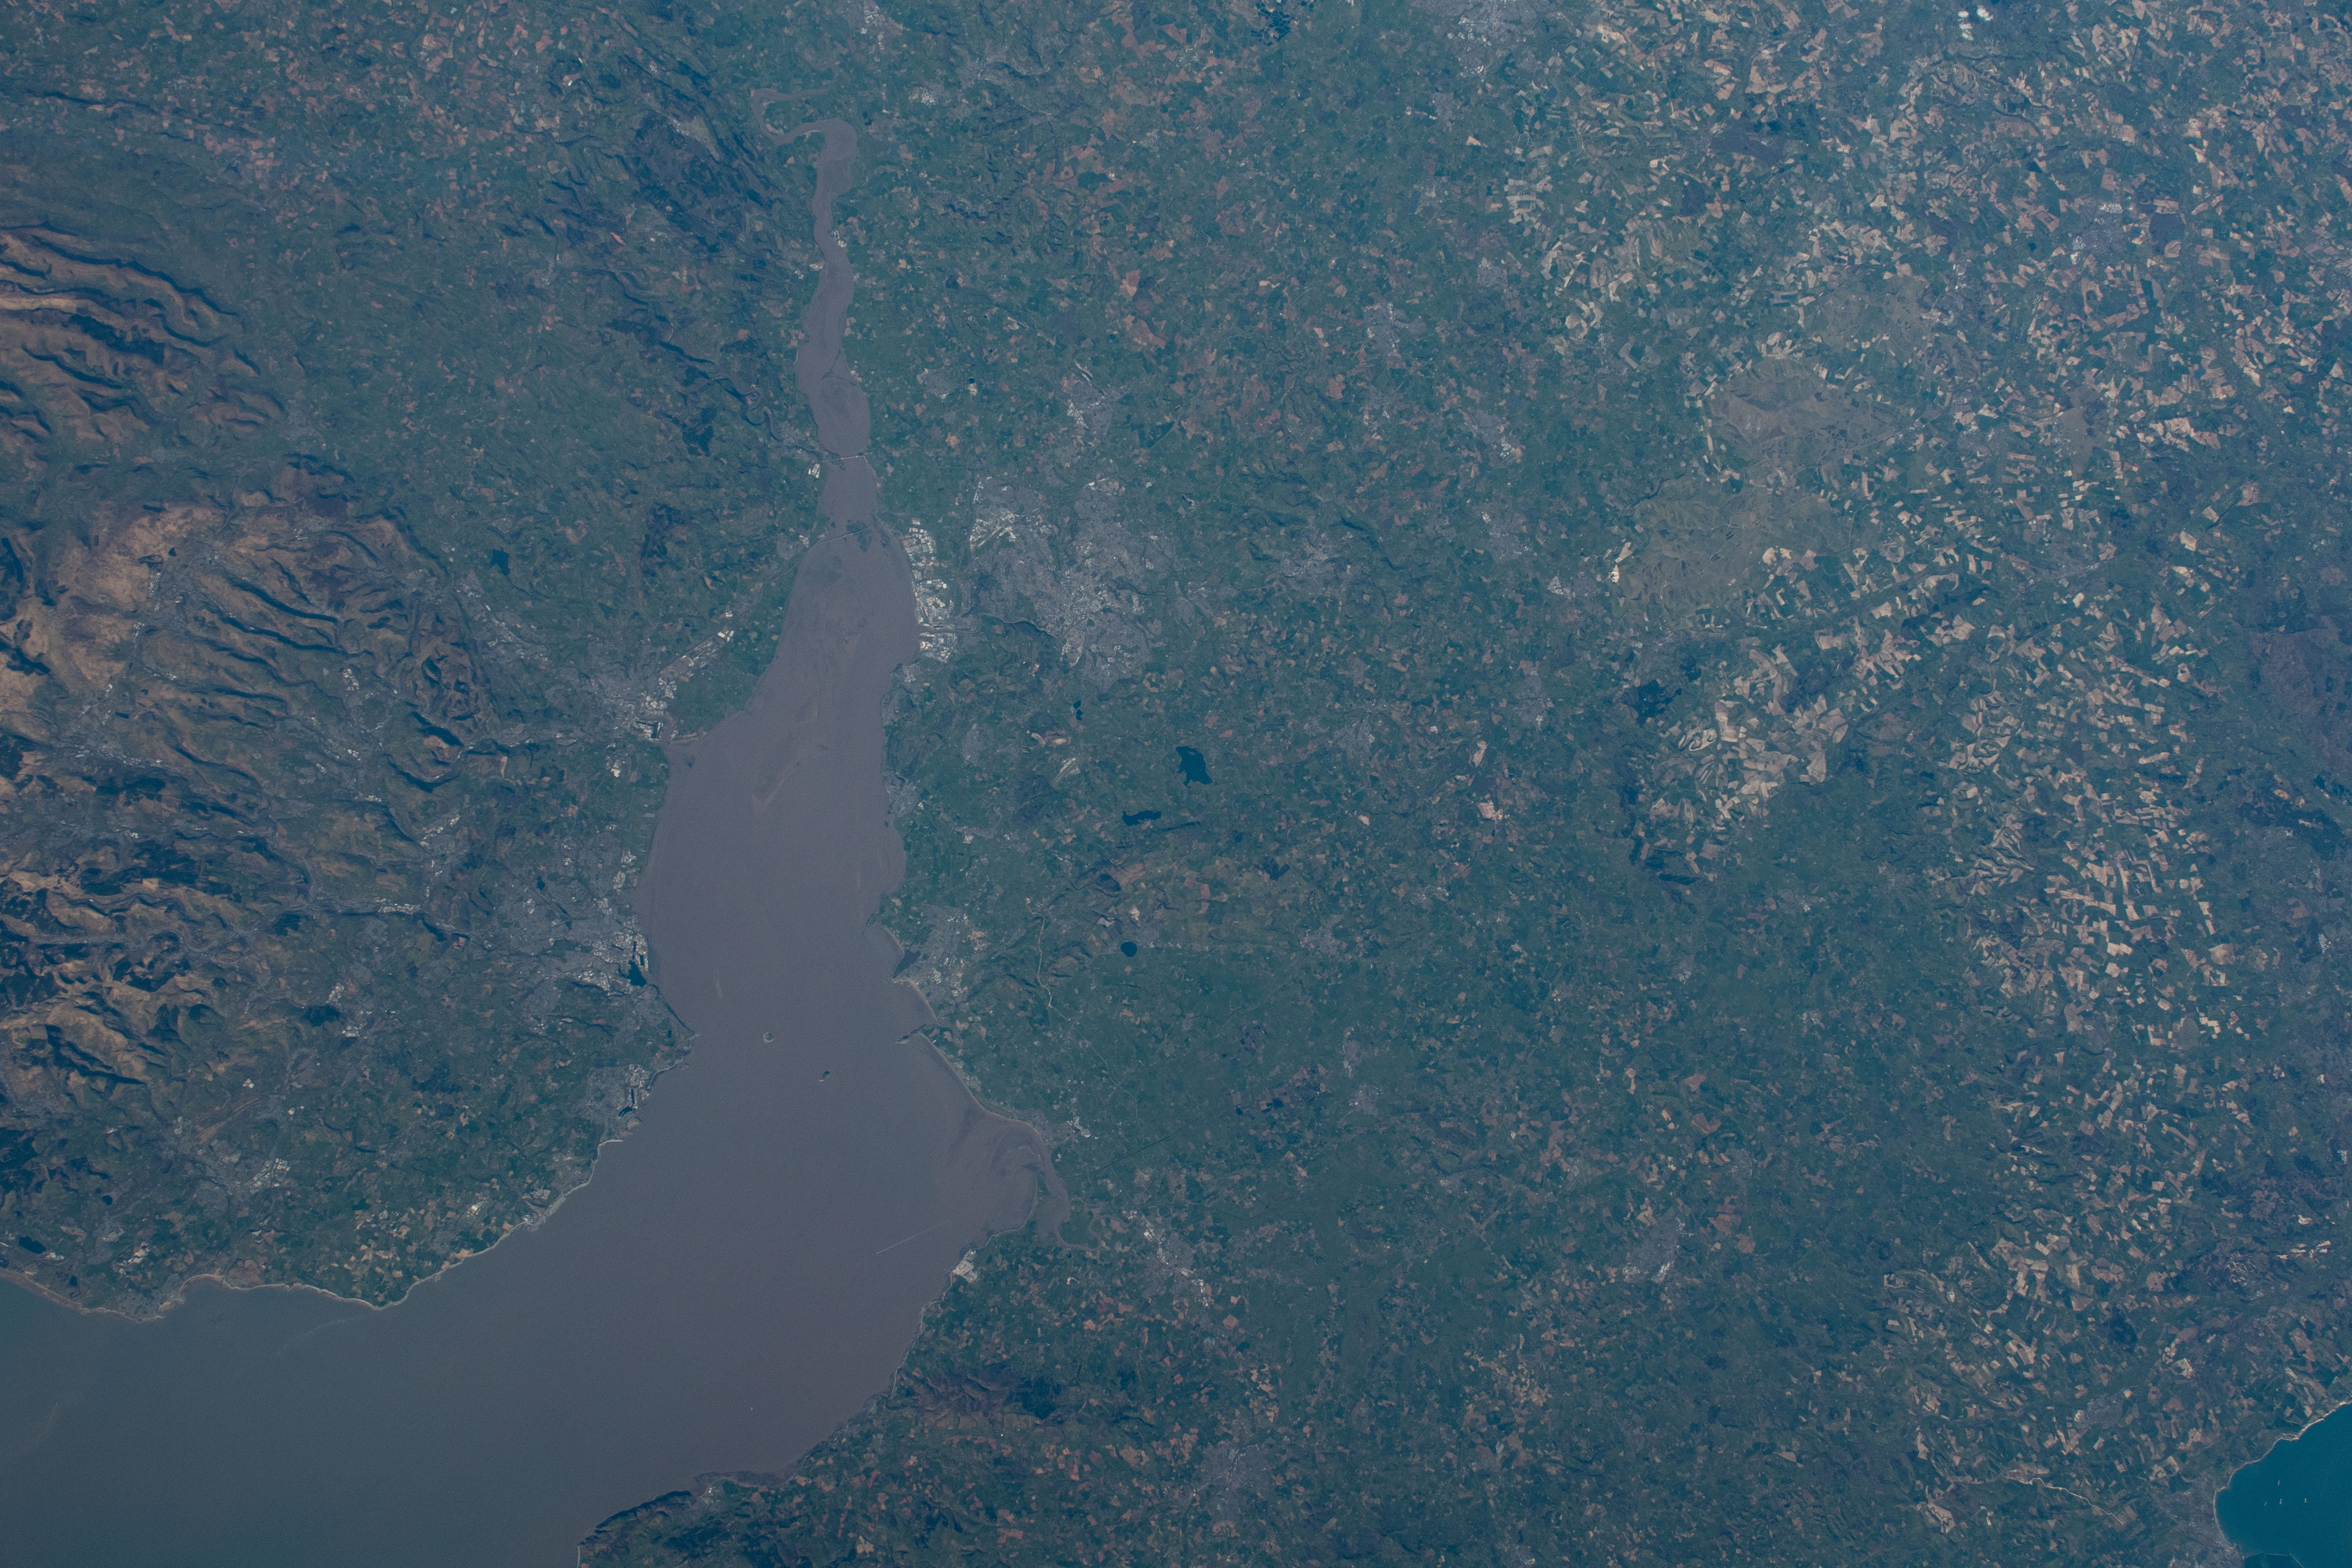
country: UK-ENGLAND
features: RIVER SEVERN, BRISTOL
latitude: 51.4
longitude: -2.7
